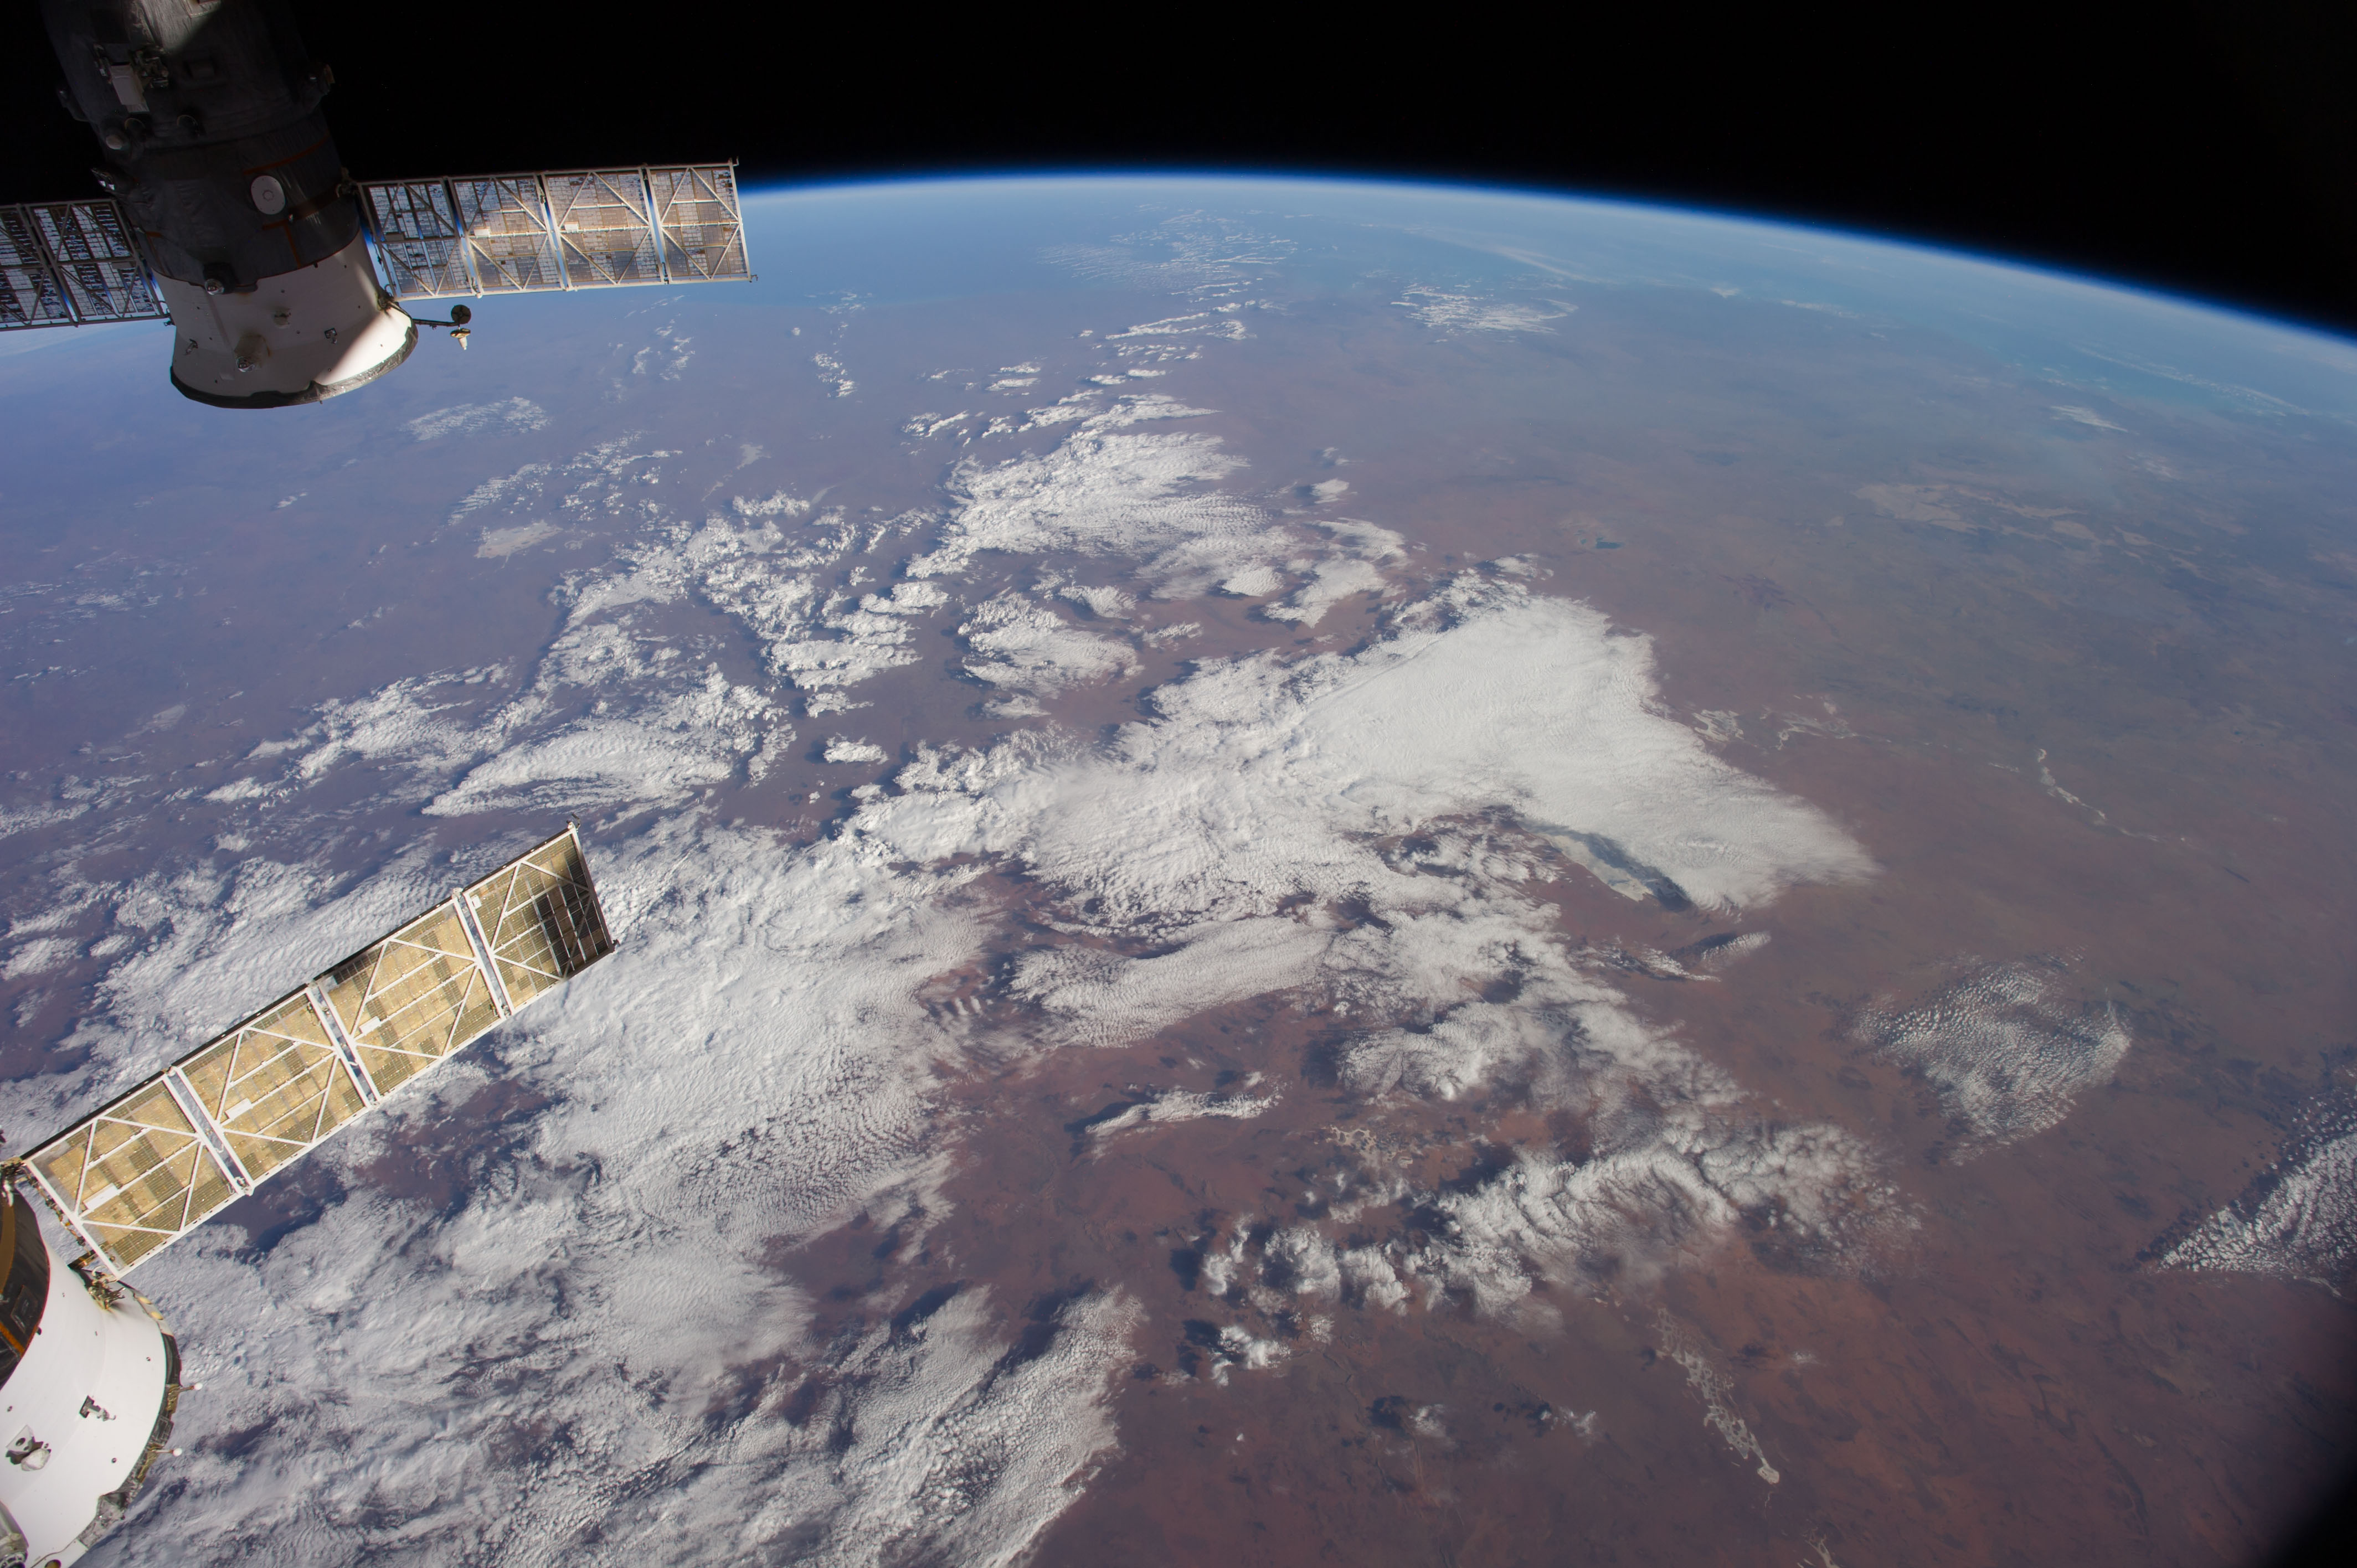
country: AUSTRALIA-WA
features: INDIAN O., L. GREGORY, L. MACKAY, GREAT SANDY DES., GIBSON DES., ATMOSPHERIC LIMB
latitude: -23.5
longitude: 127.0
